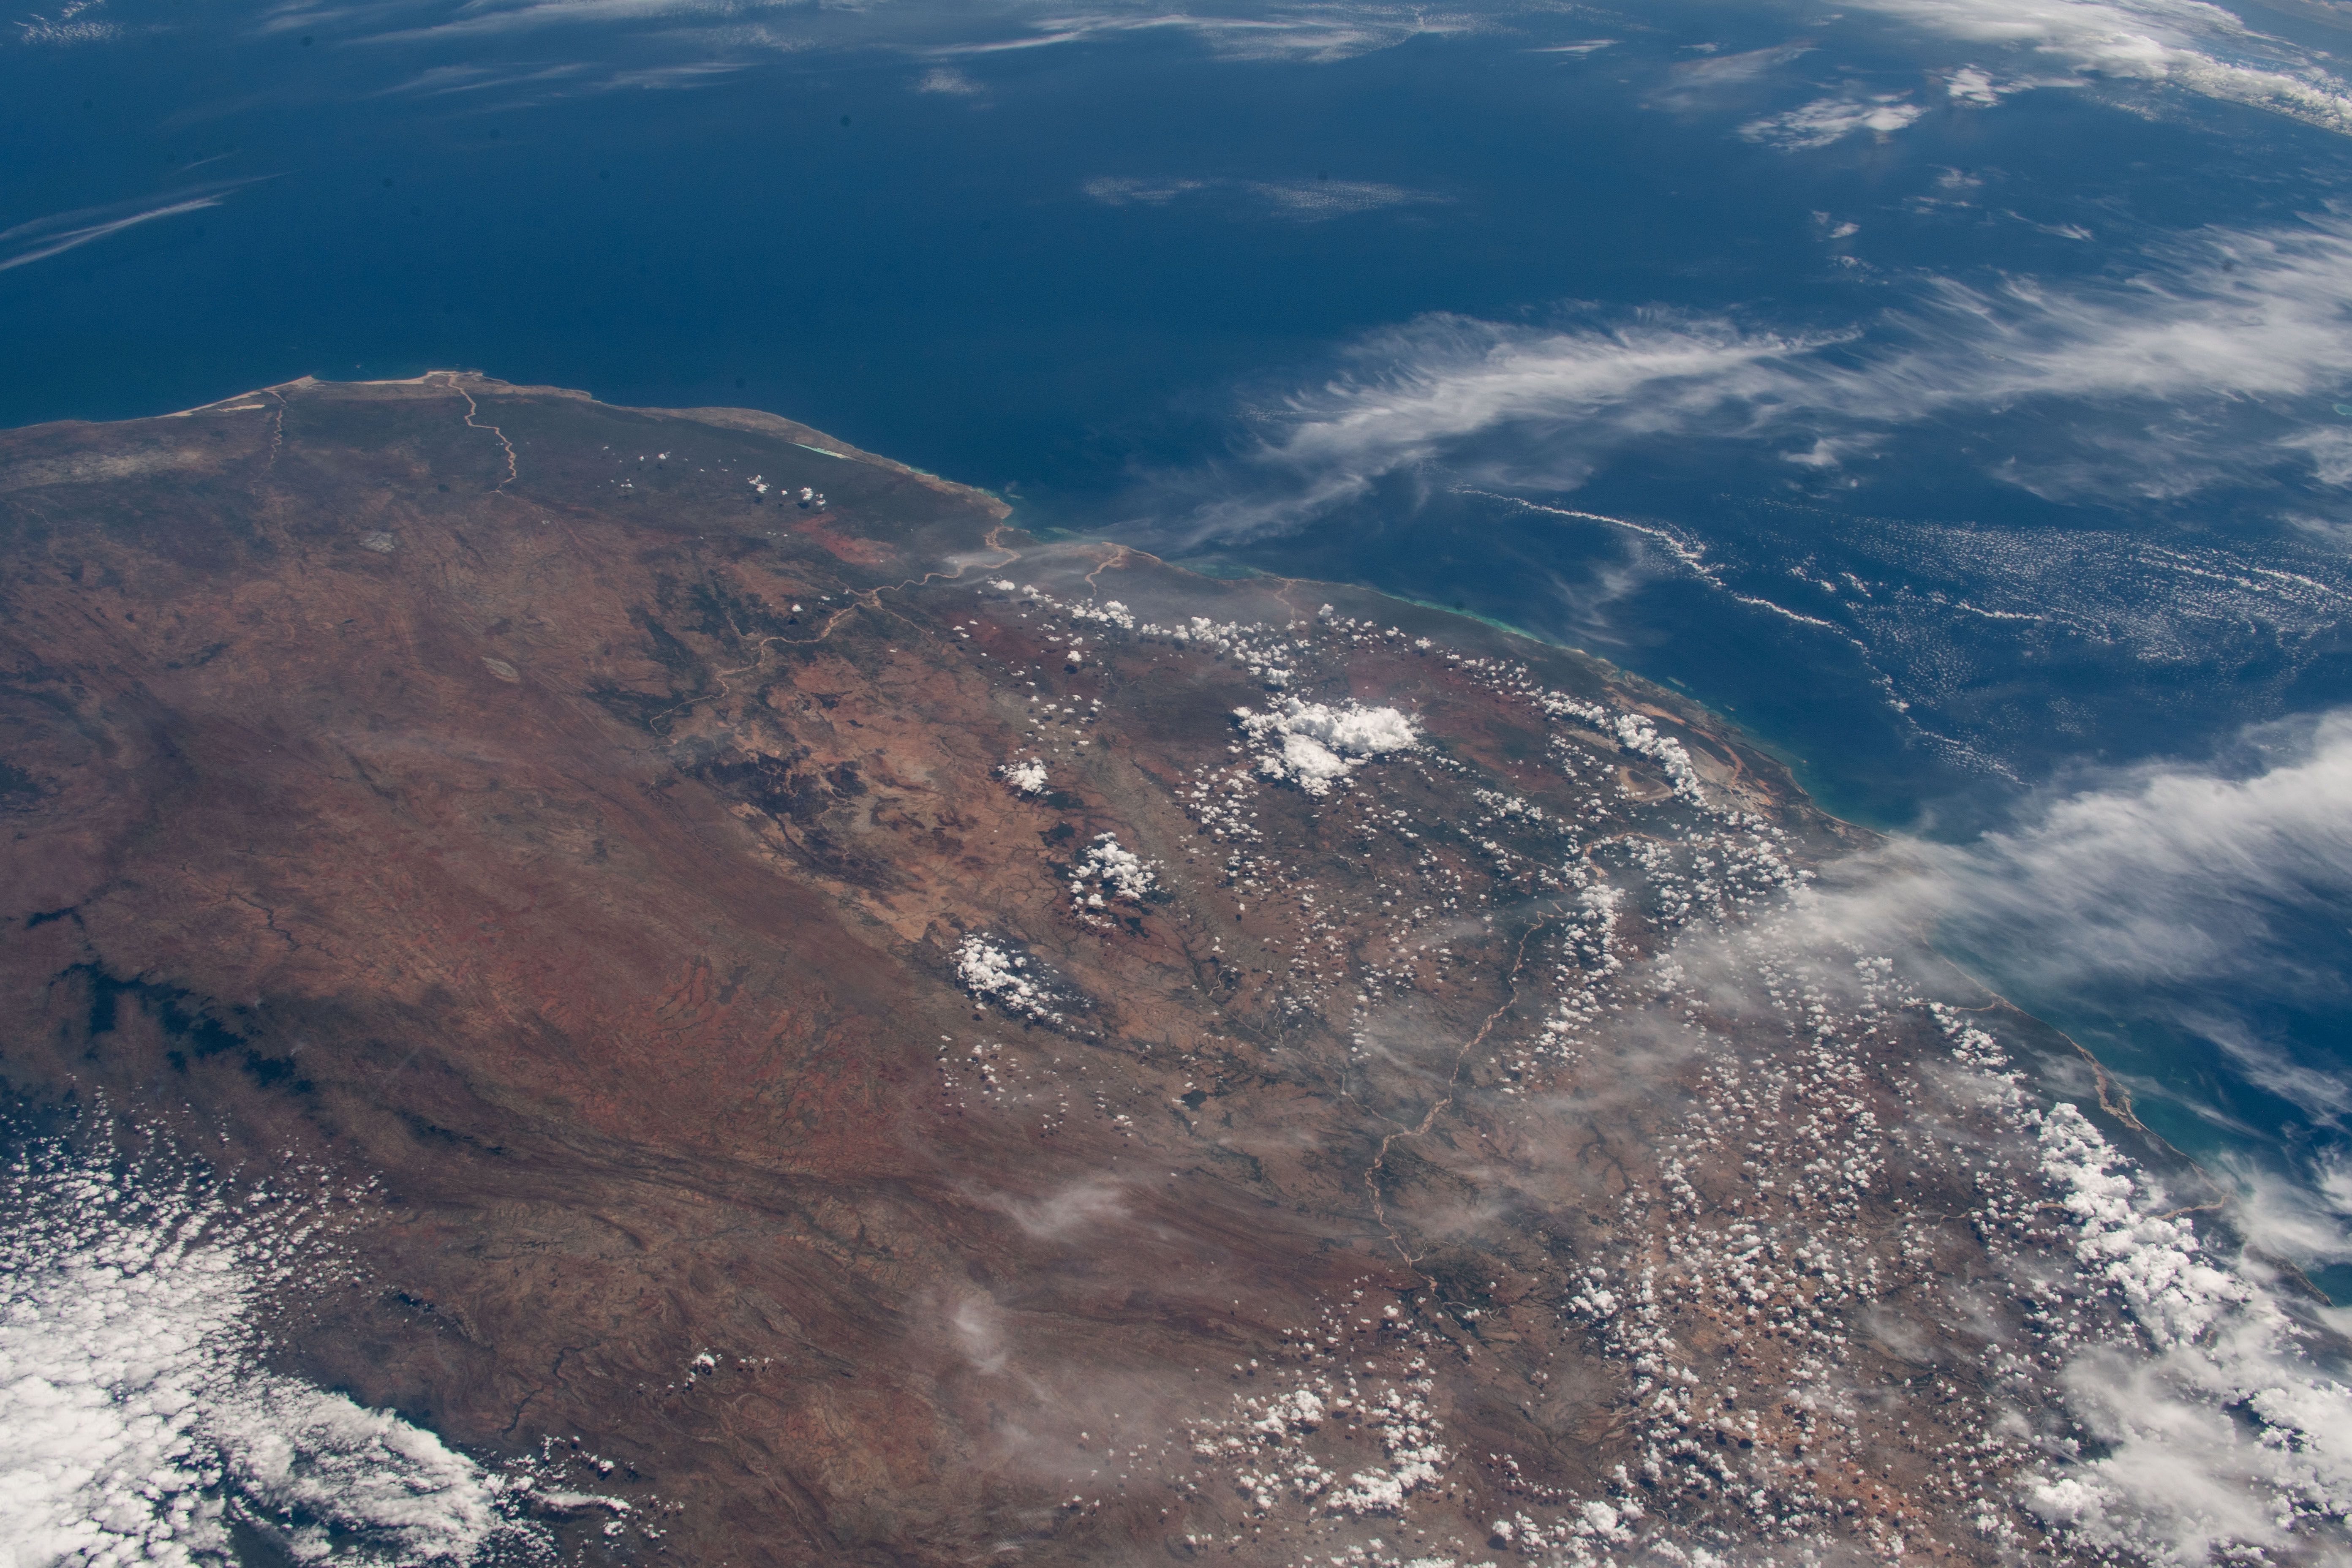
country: MADAGASCAR
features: MADAGASCAR, TOLIARA
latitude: -23.0
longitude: 44.0
